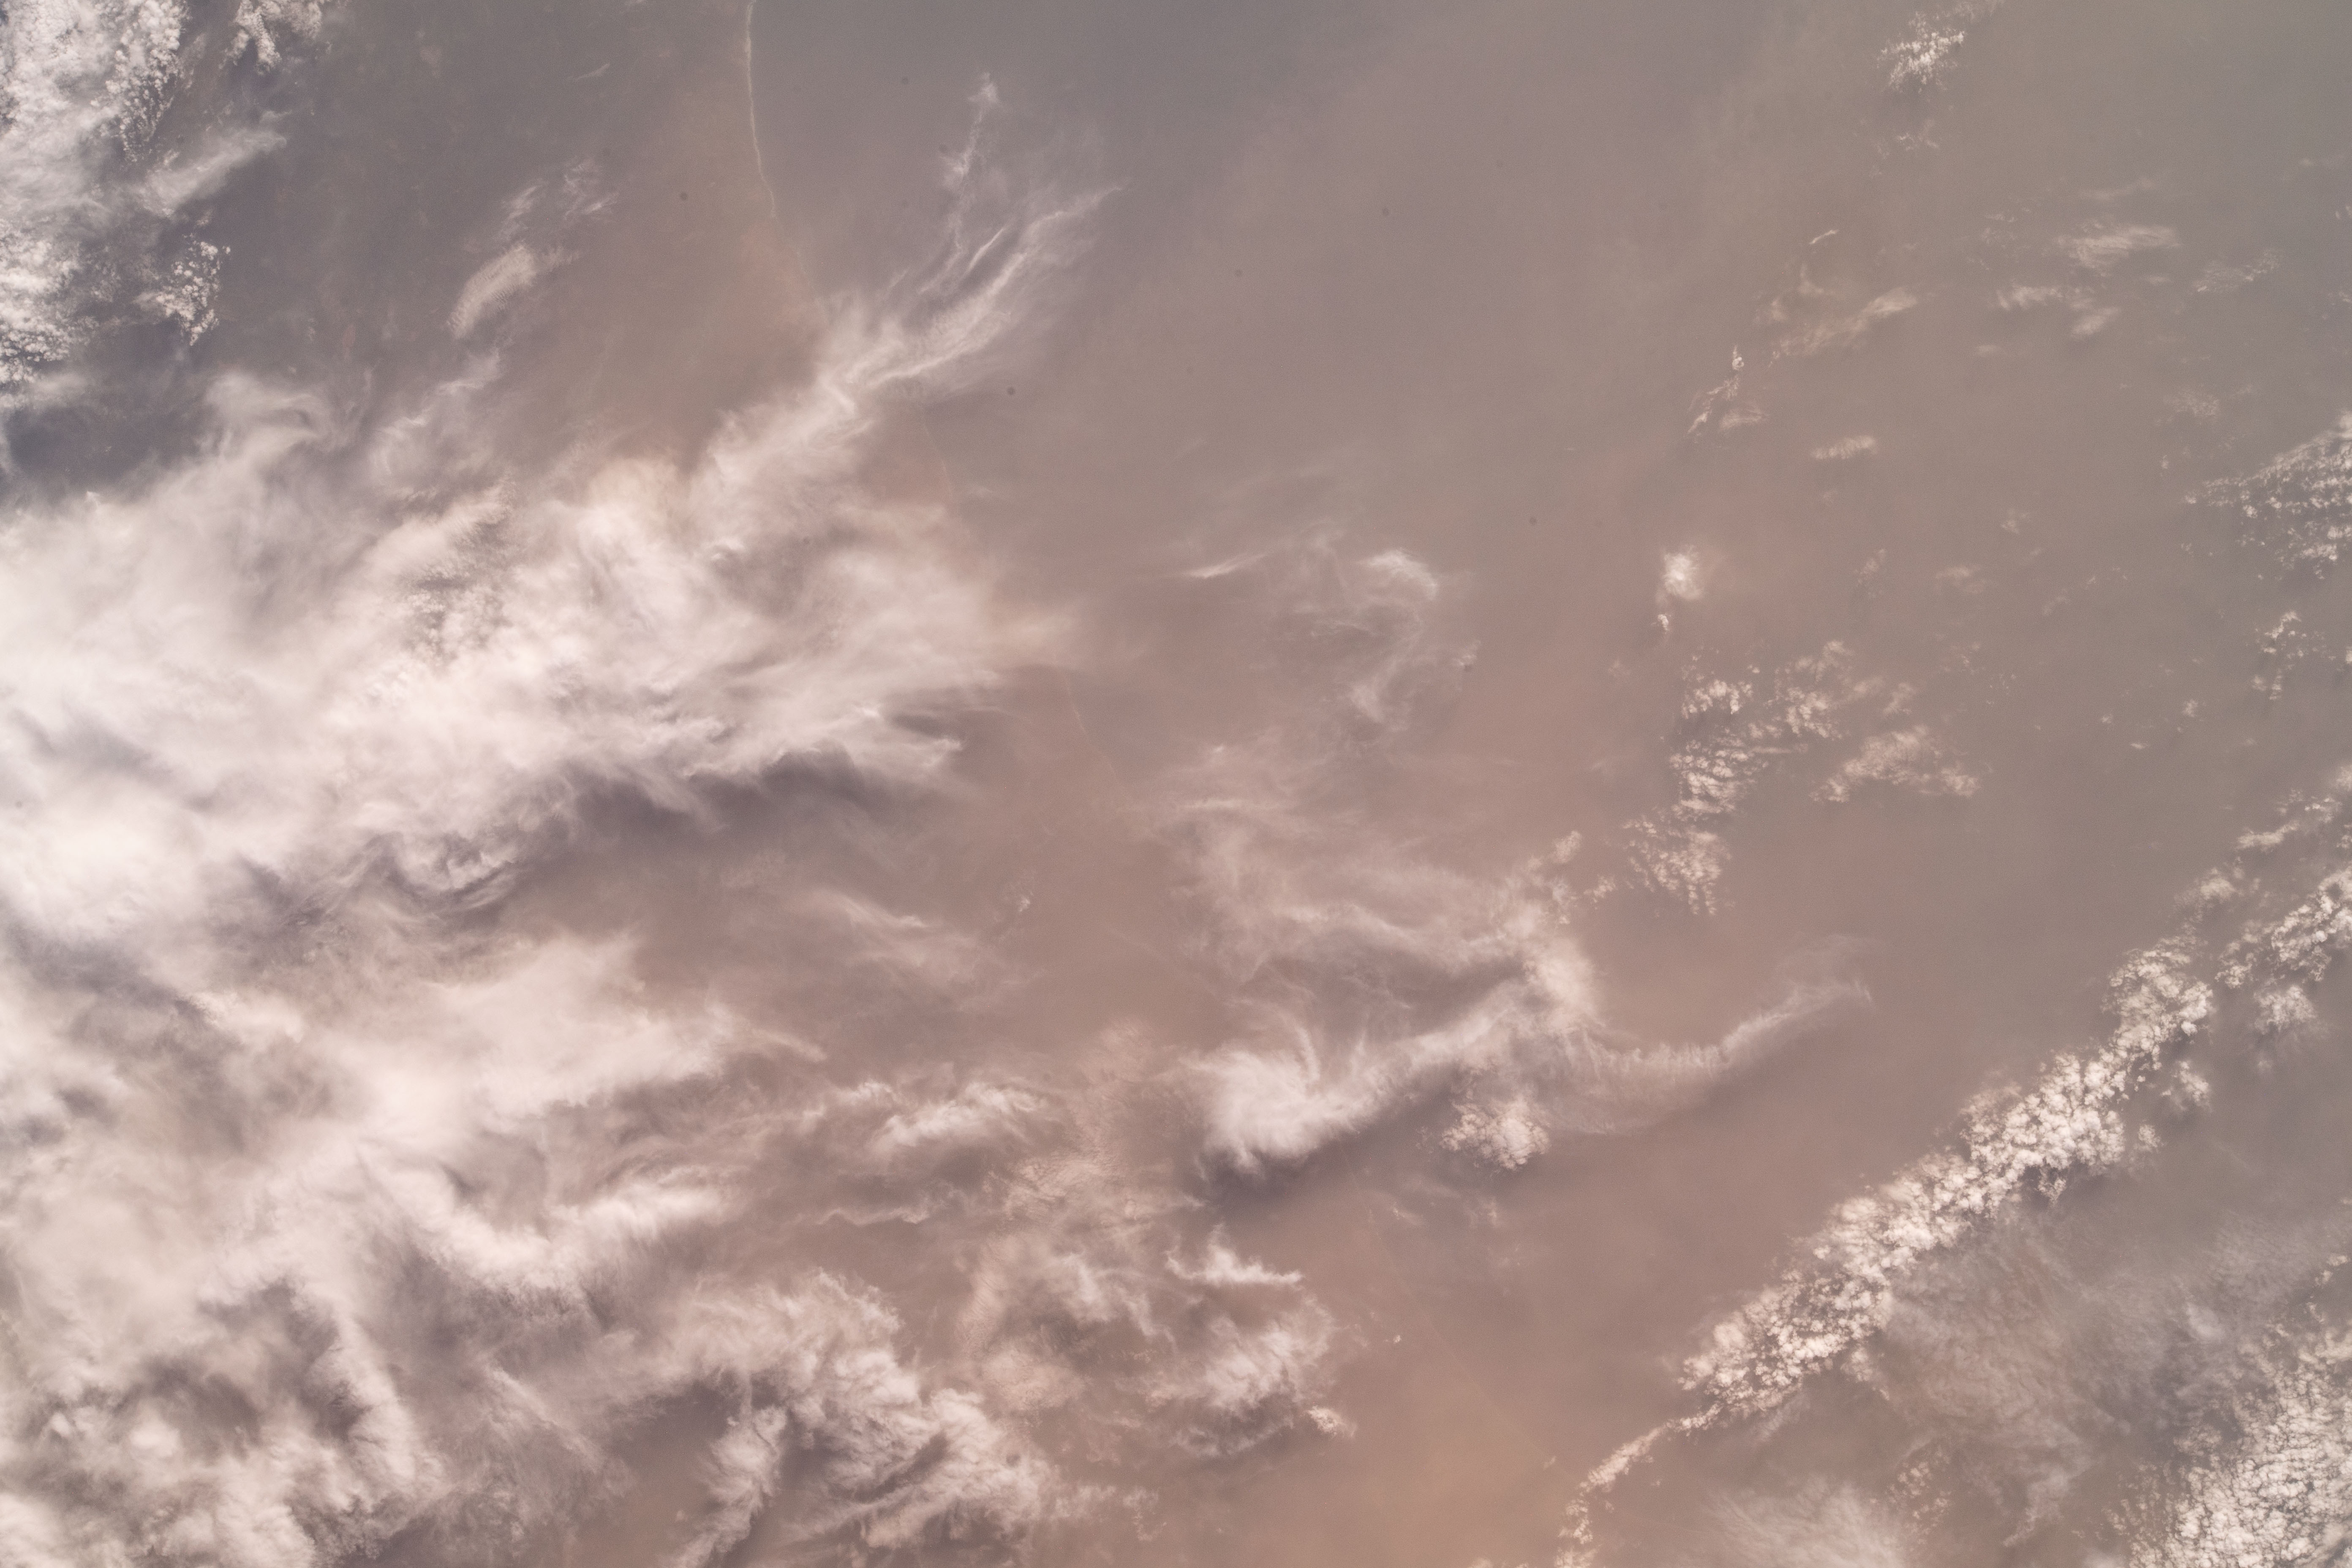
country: PORTUGAL
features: CLOUDS, ATLANTIC OCEAN, TAJO RIVER
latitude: 38.6
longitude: -9.1
